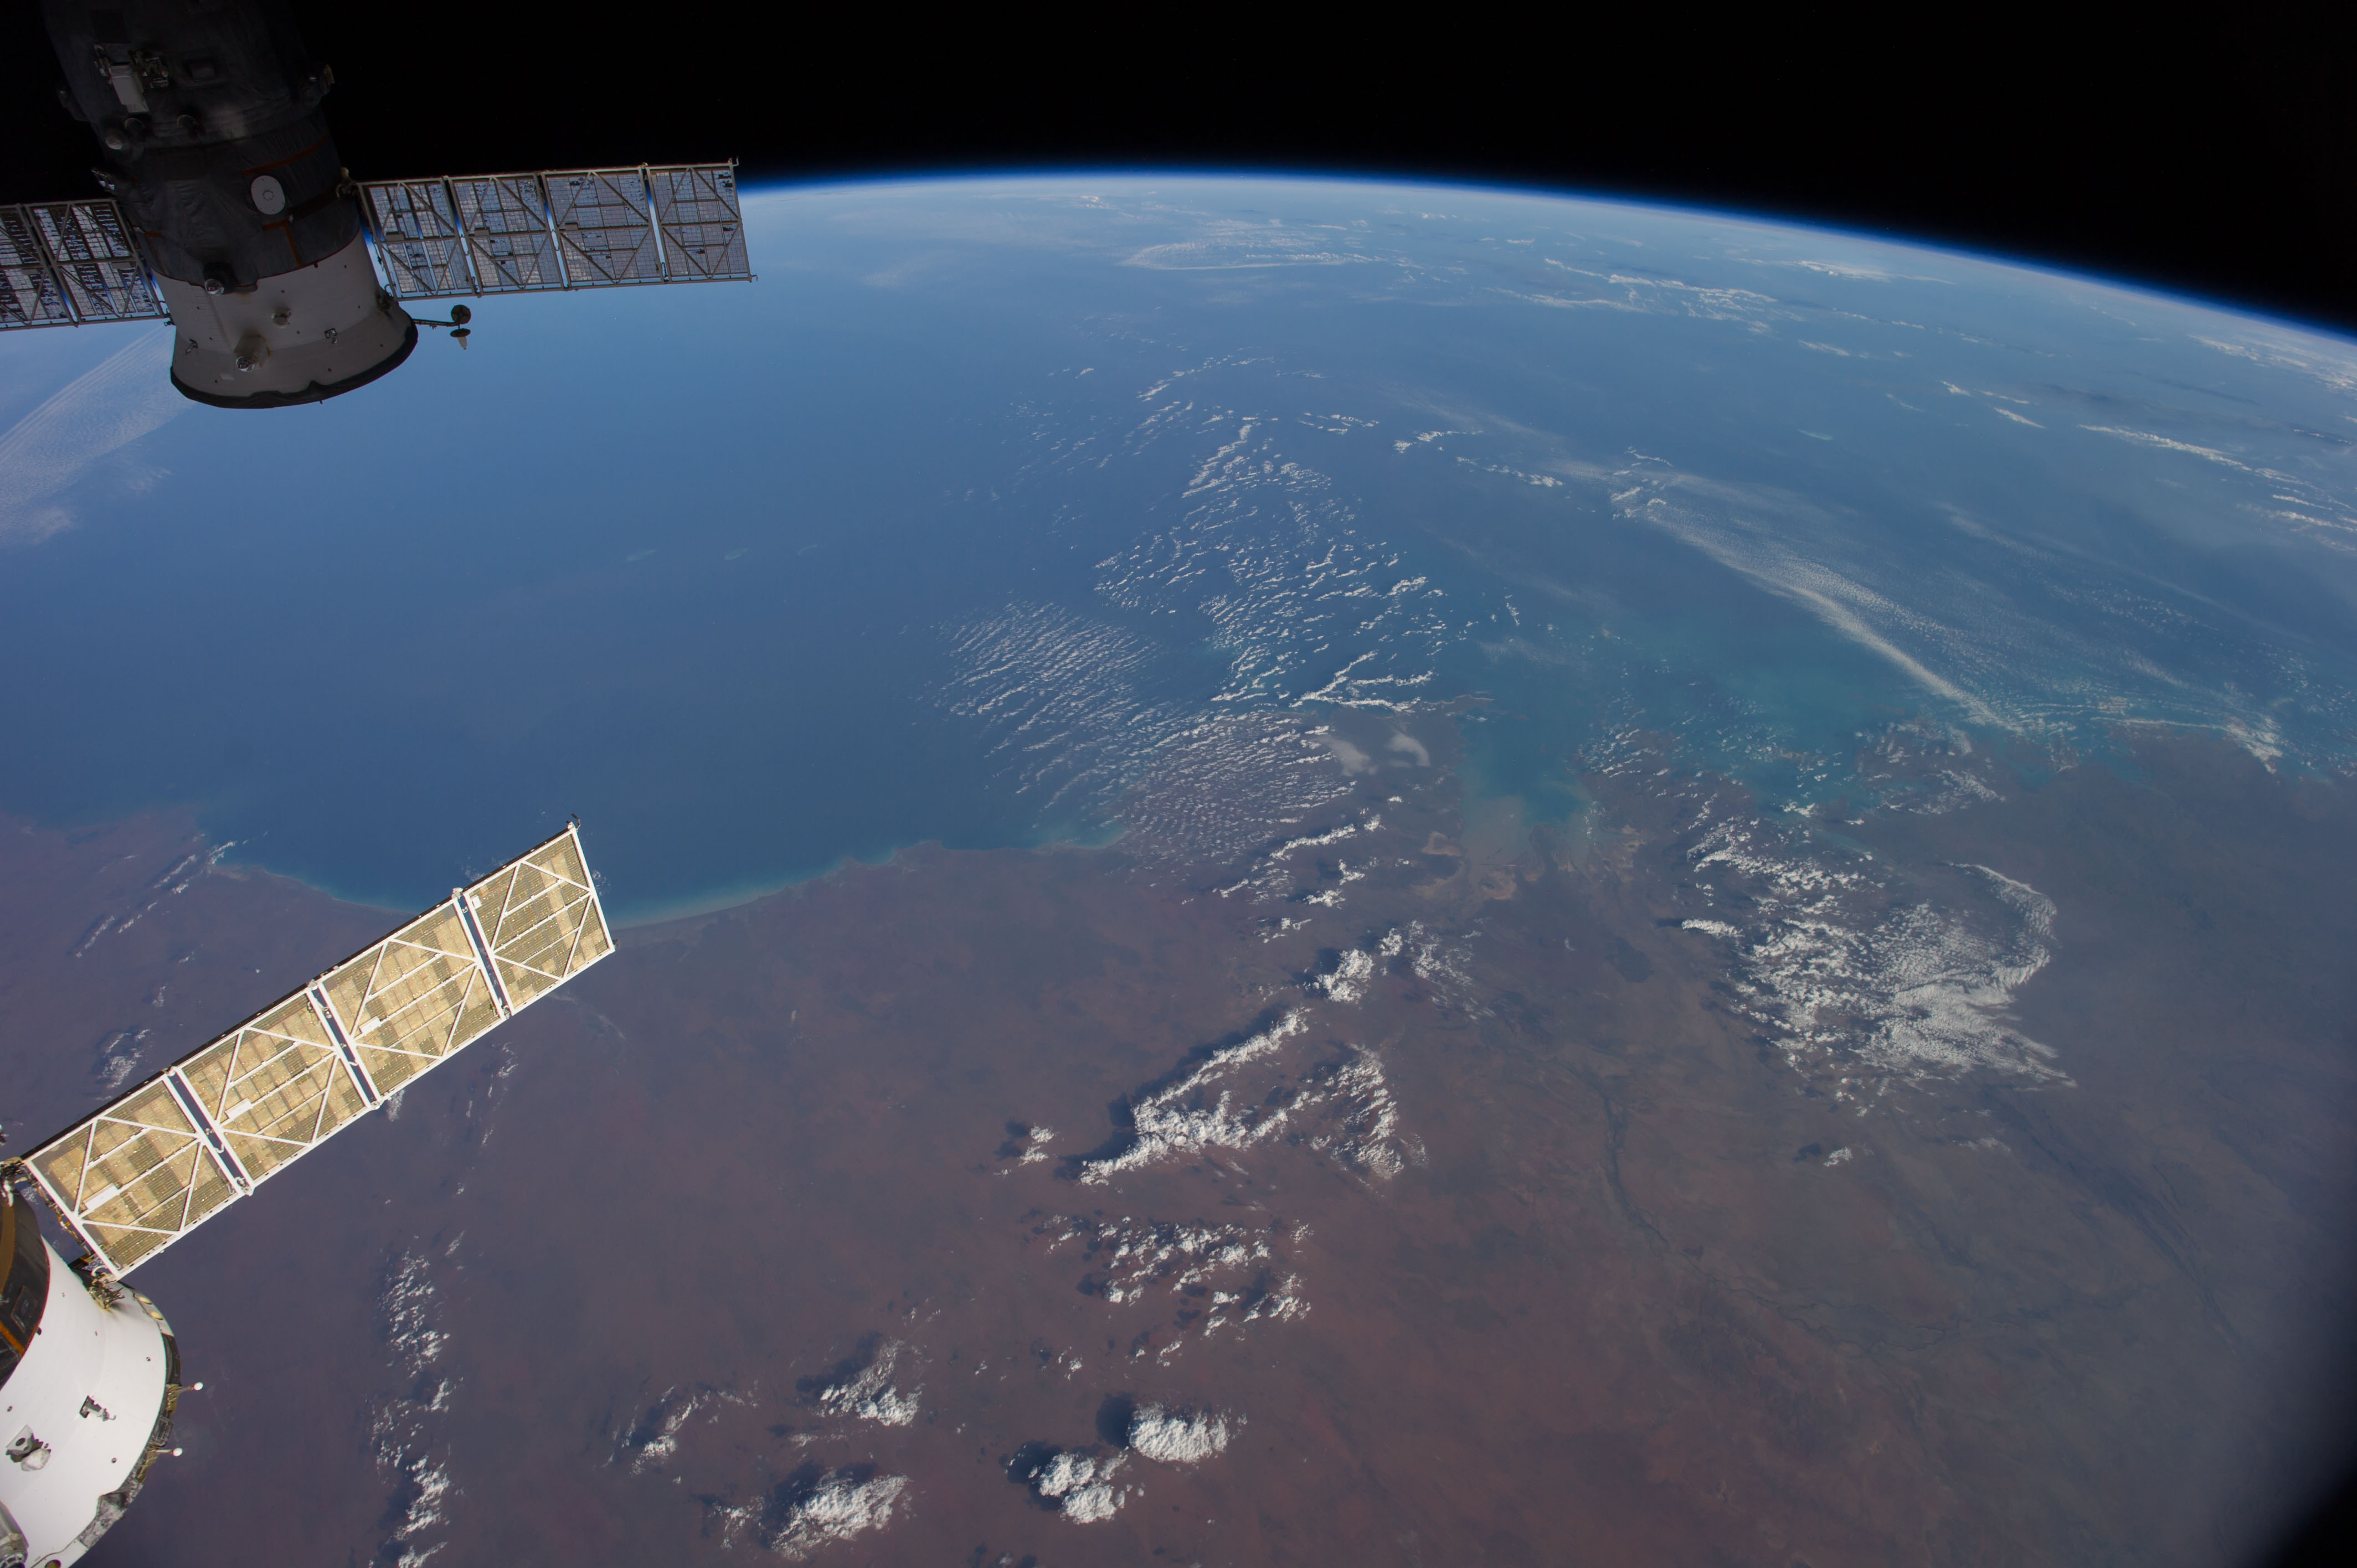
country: AUSTRALIA-WA
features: INDIAN O., KING SOUND, FITZROY R., ATMOSPHERIC LIMB
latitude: -18.0
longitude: 122.5
